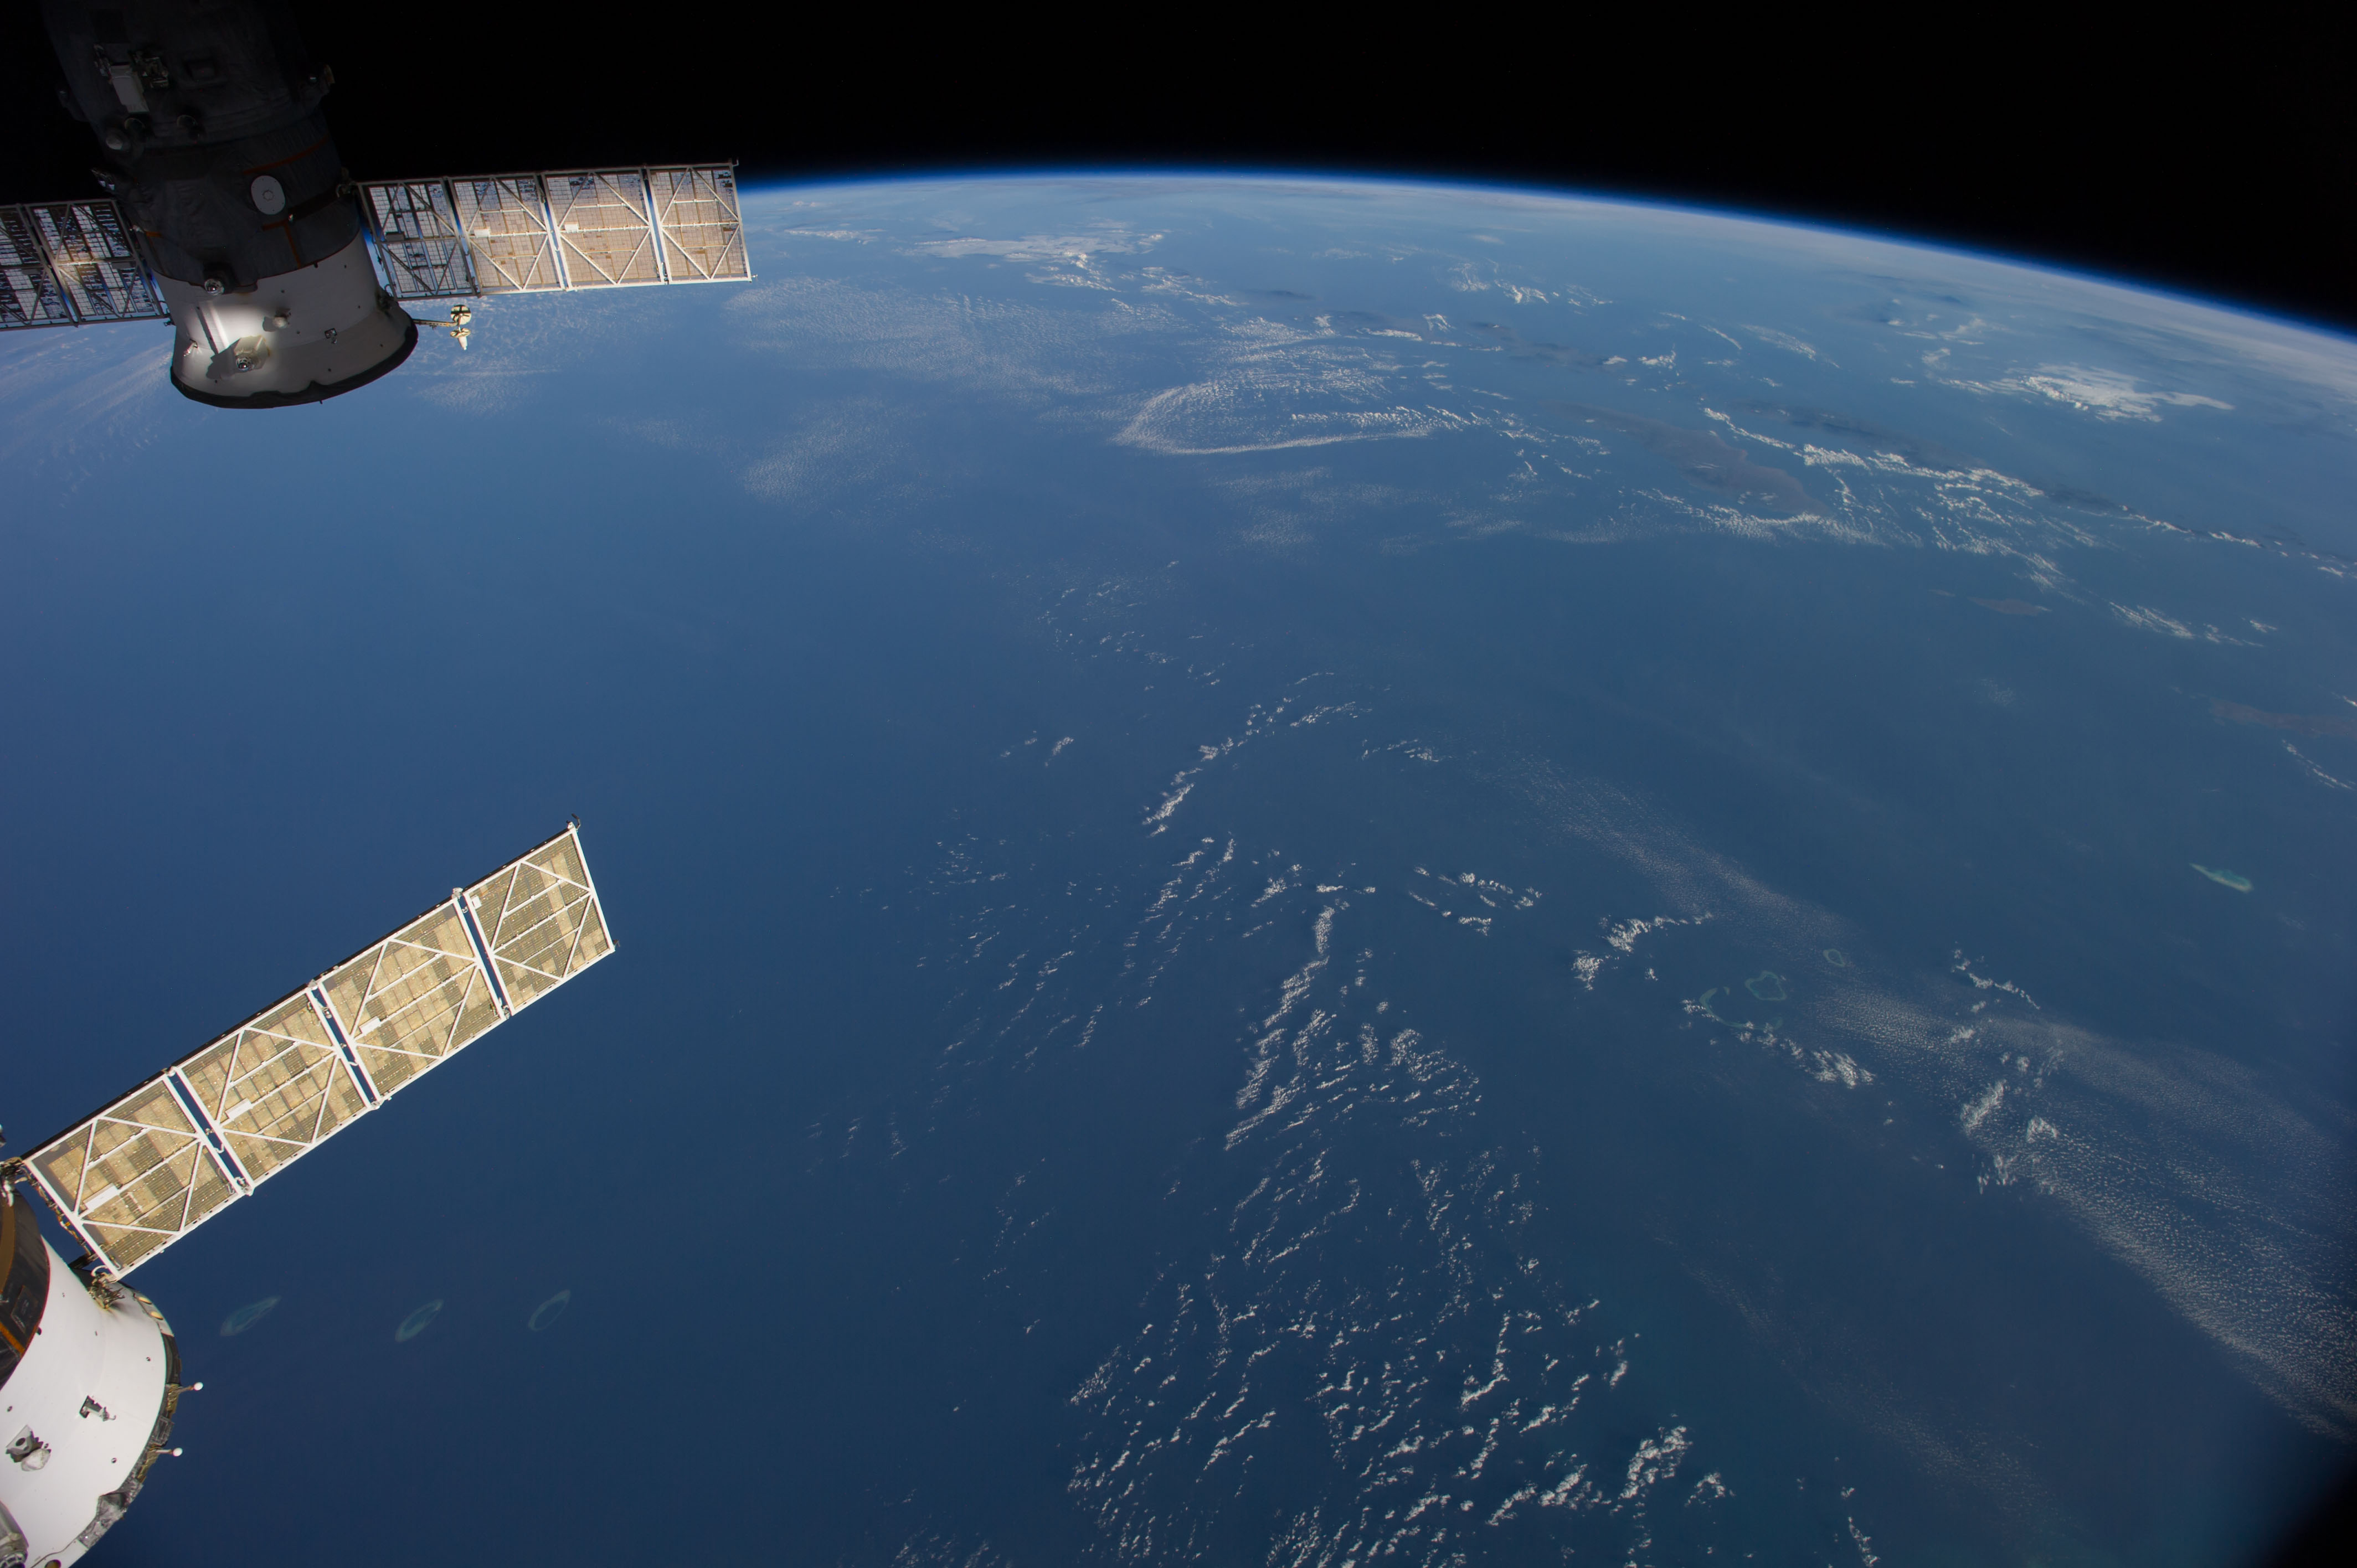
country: AUSTRALIA-WA
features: INDIAN O., JAVA S., BALI S., FLORES S., SAVU S., W. NUSA TENGGARA, E. NUSA TENGGARA, ATMOSPHERIC LIMB
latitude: -14.0
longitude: 117.5
